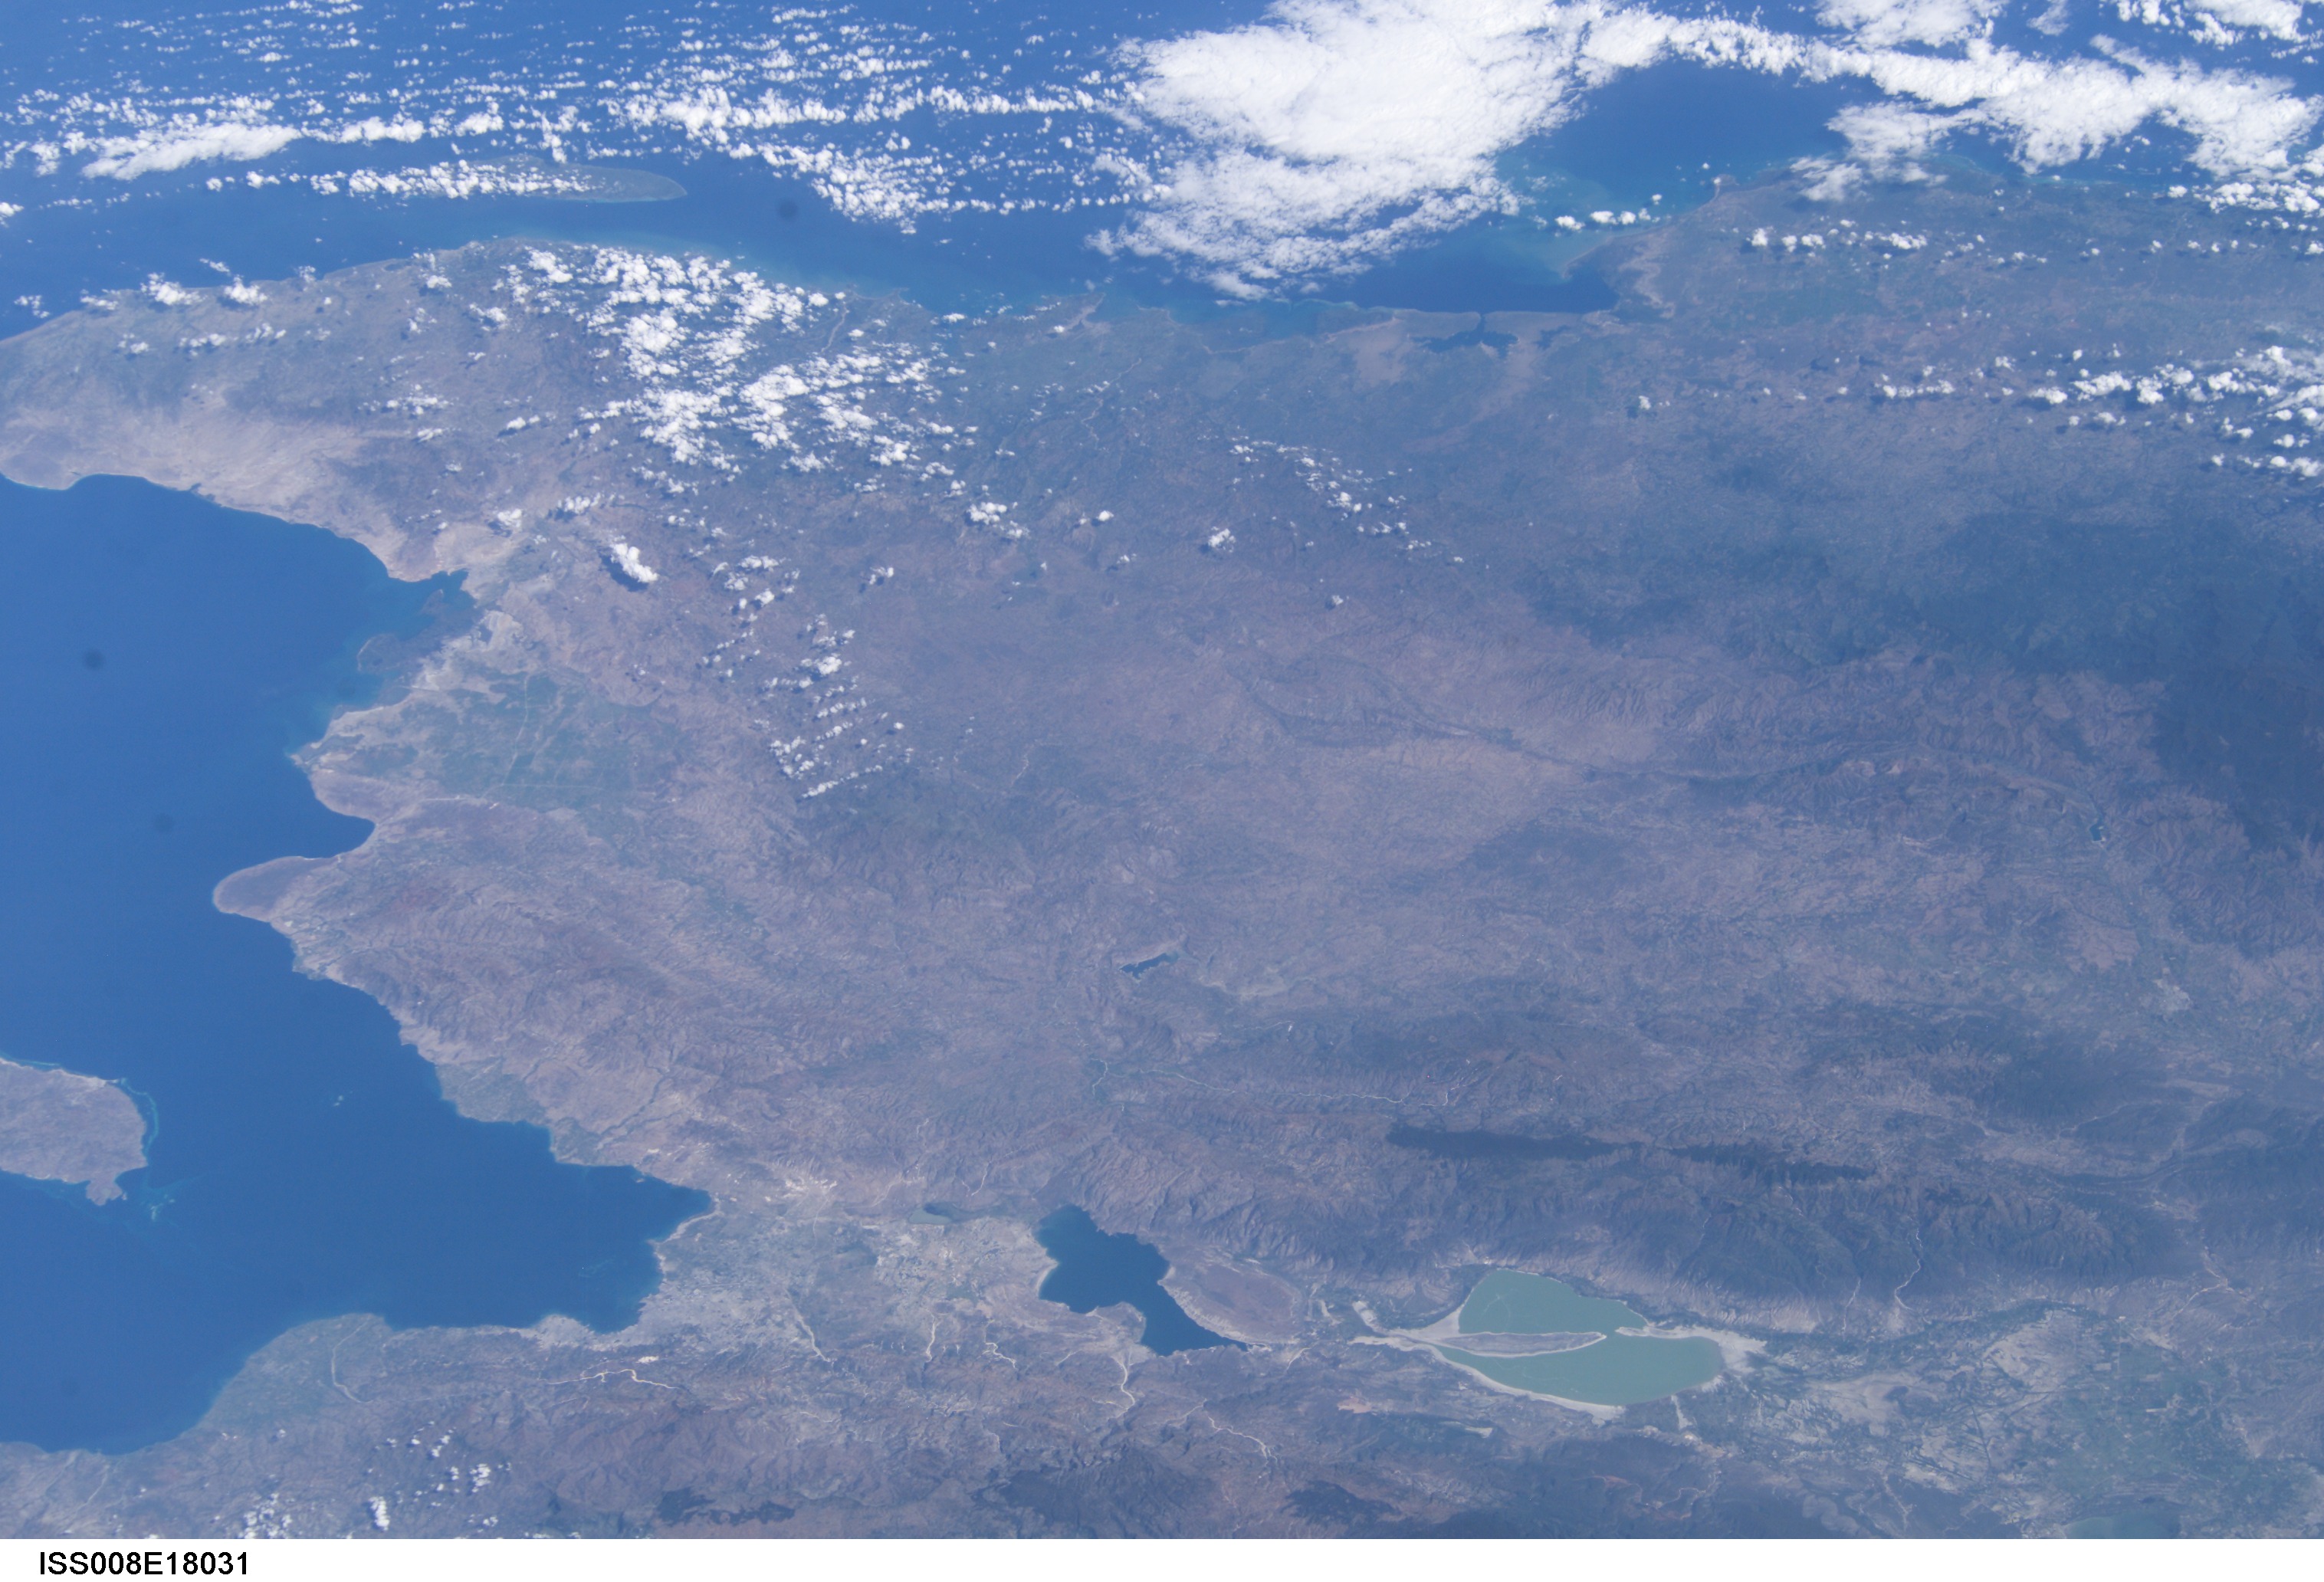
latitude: 19.0
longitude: -72.0
